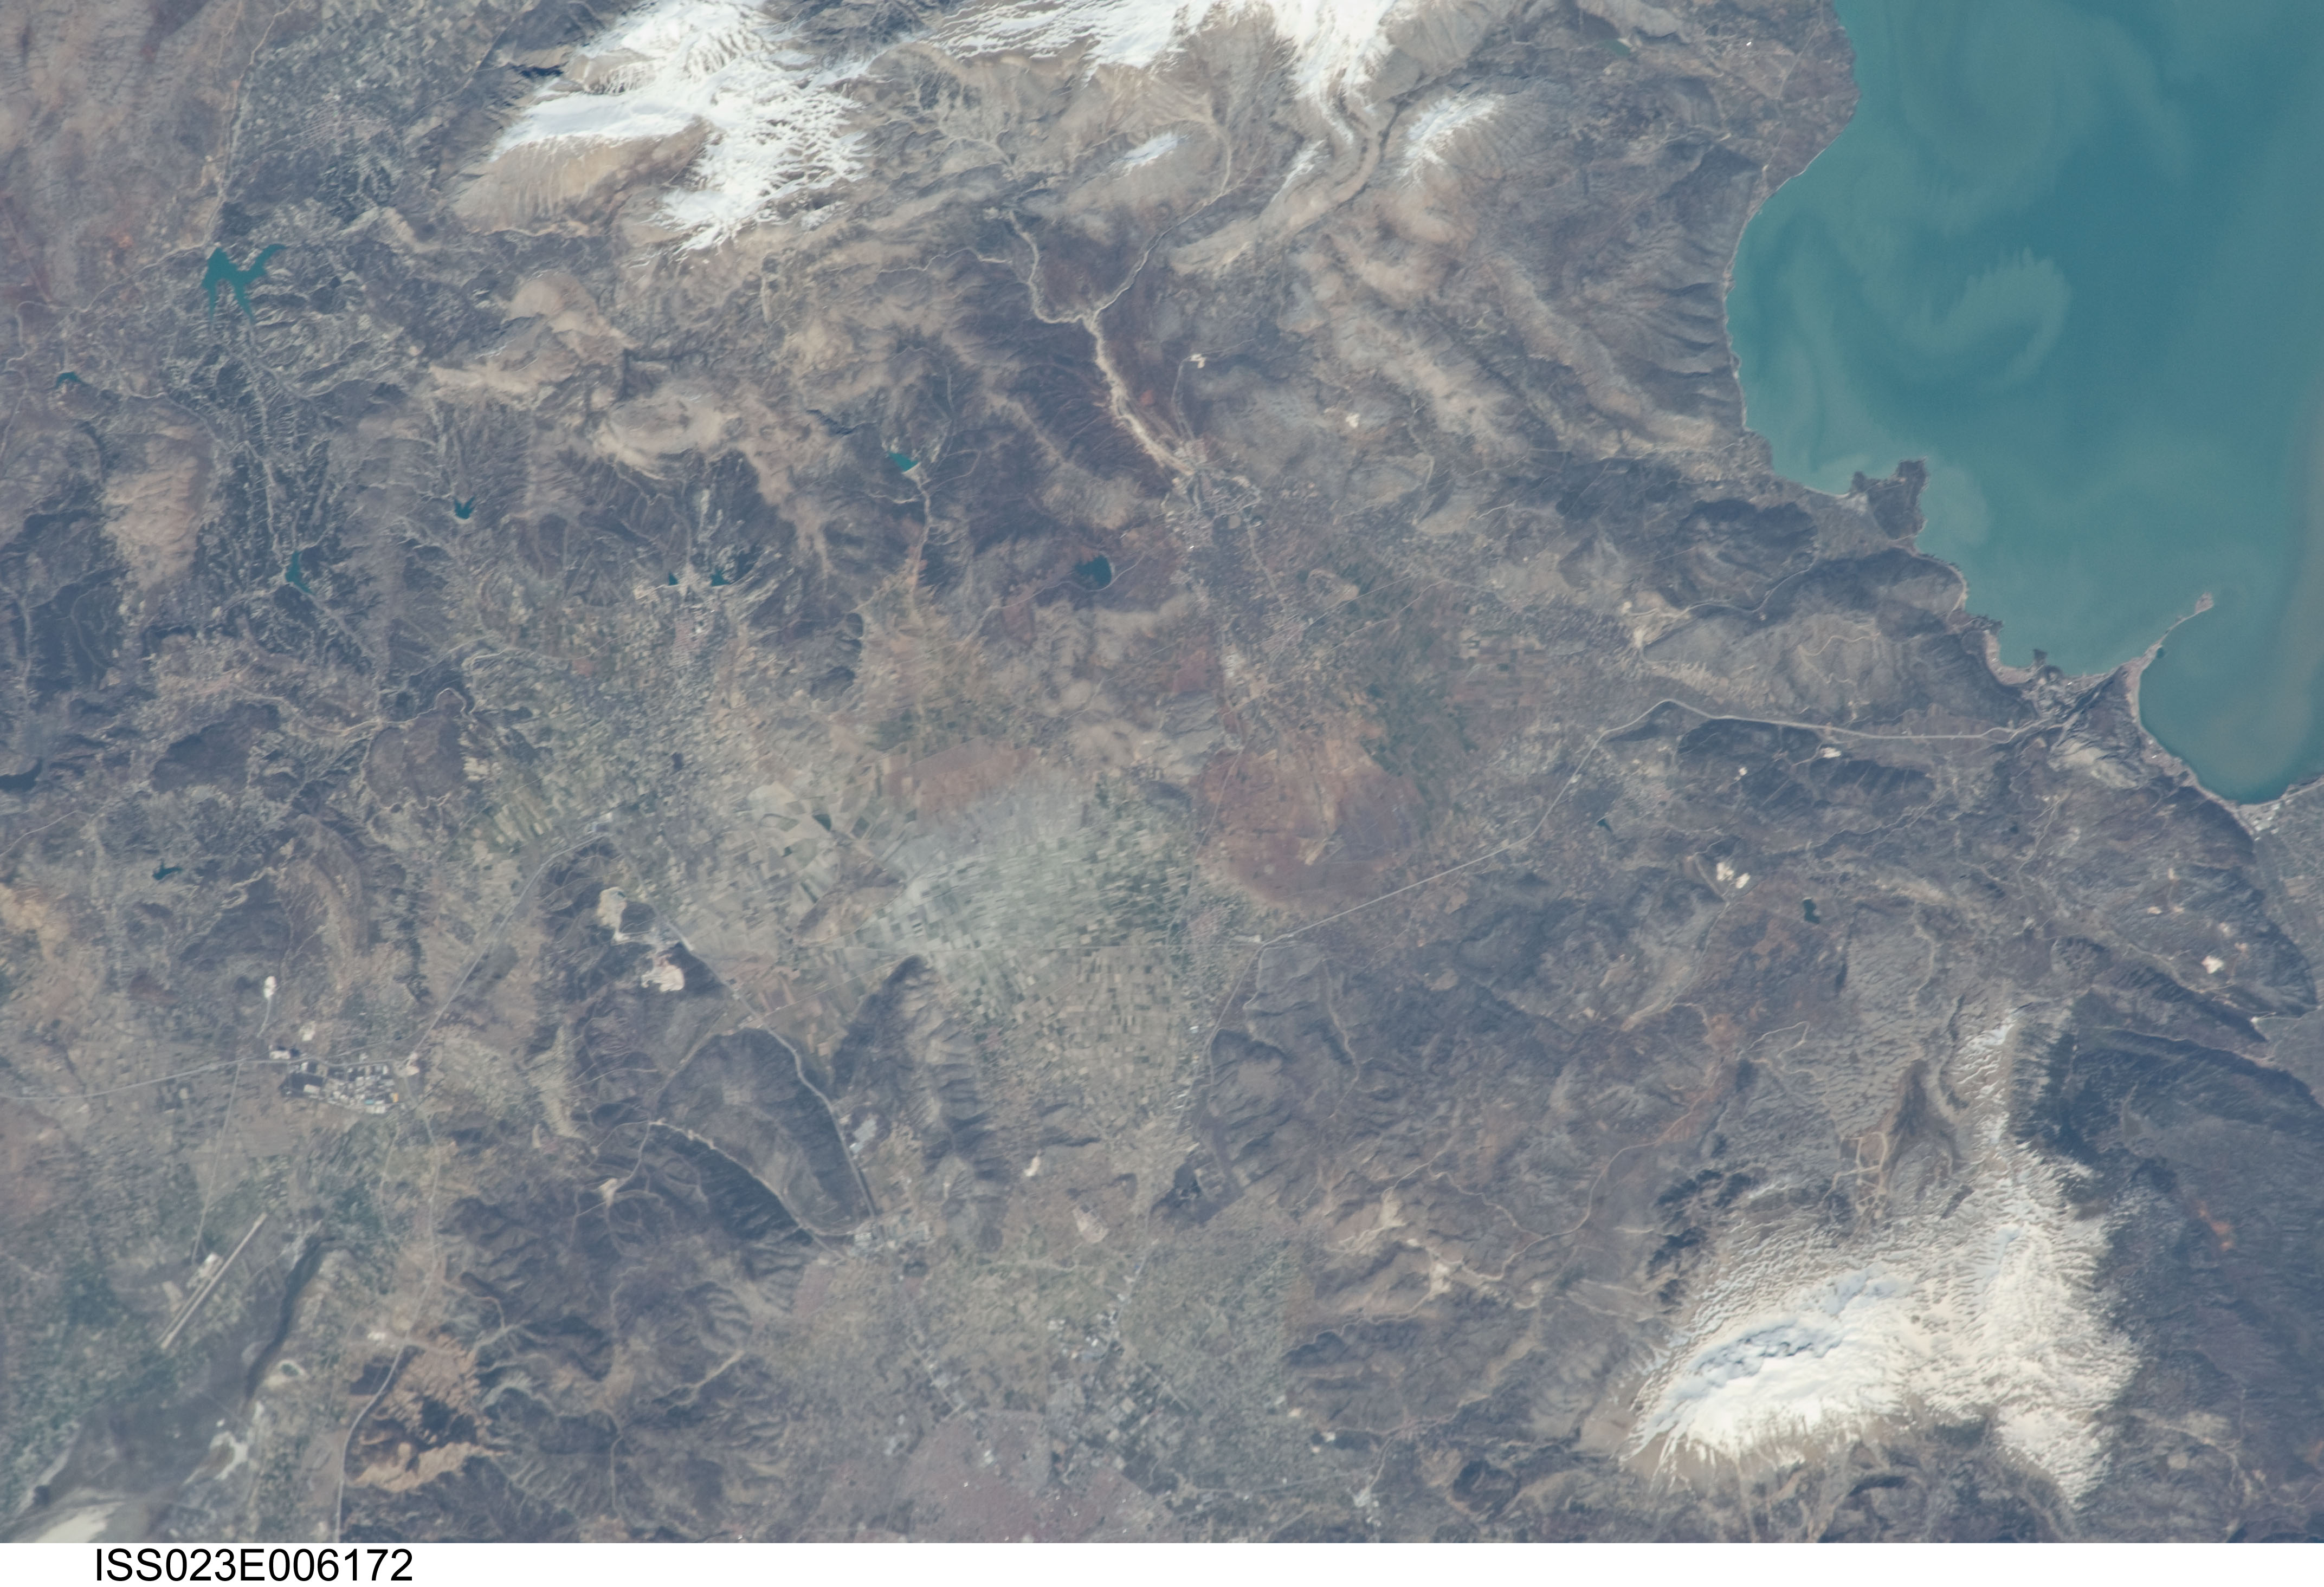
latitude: 37.9
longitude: 30.6
